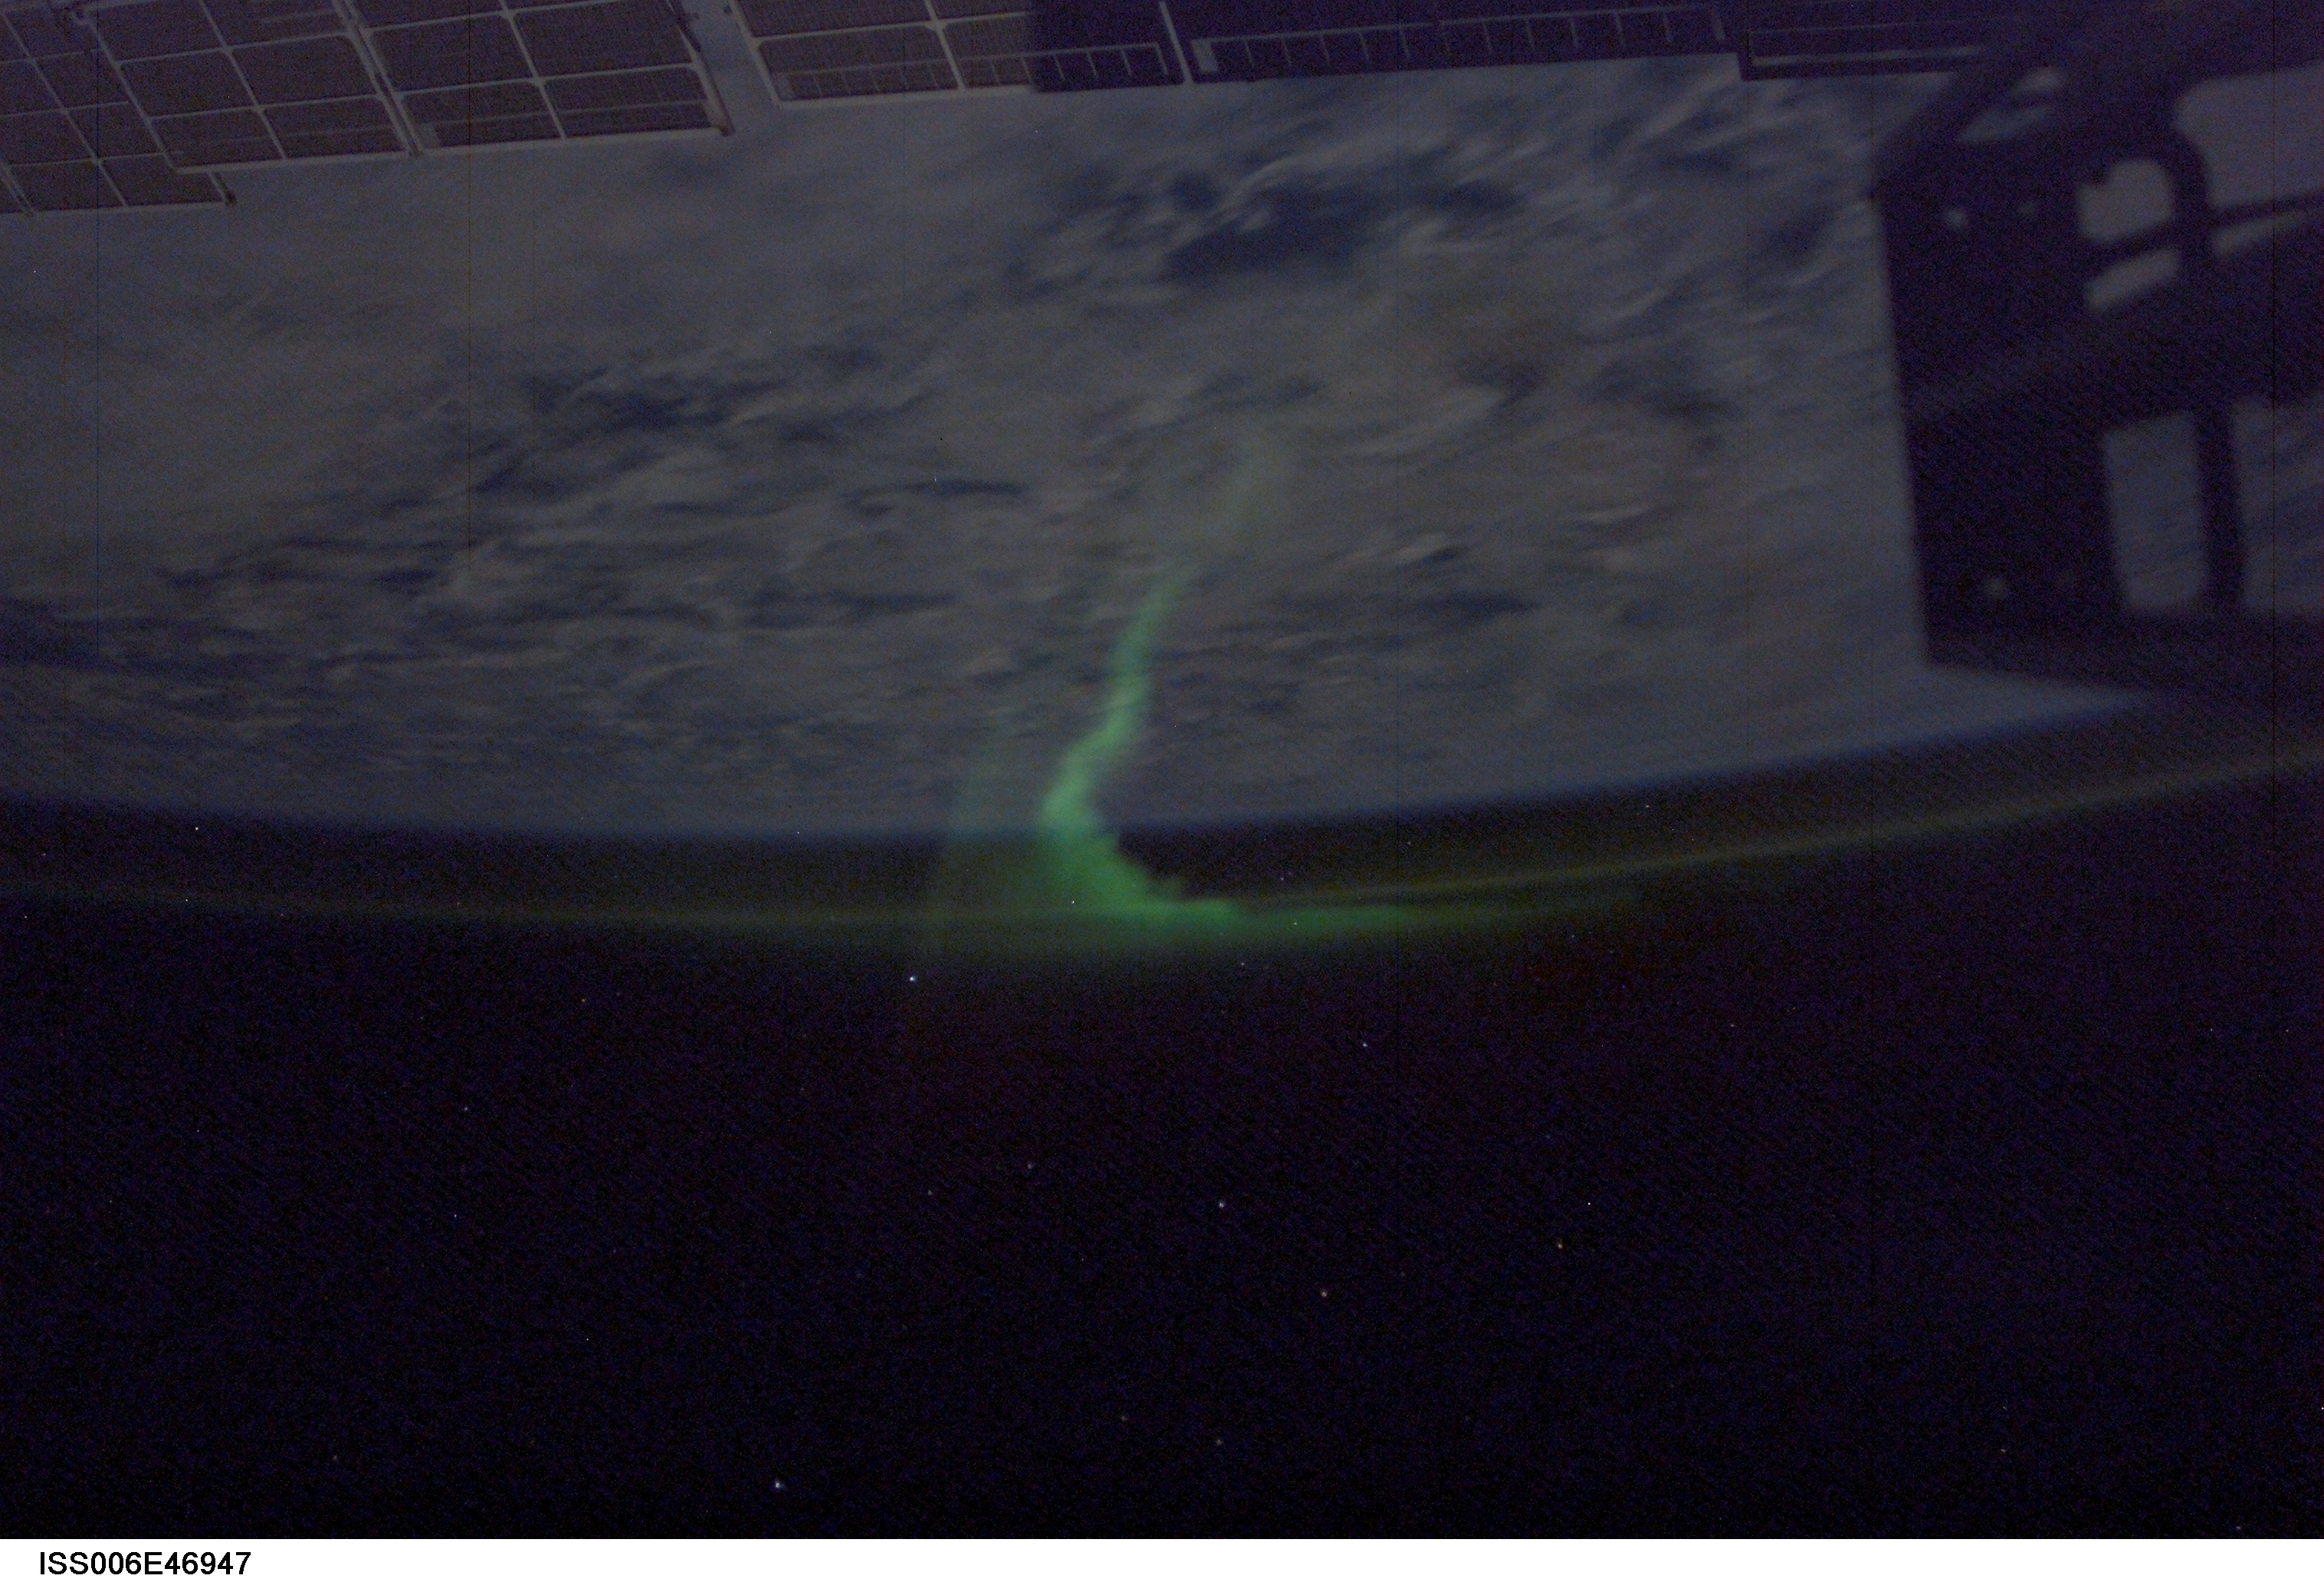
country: AURORA
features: AURORA AUSTRALIS
